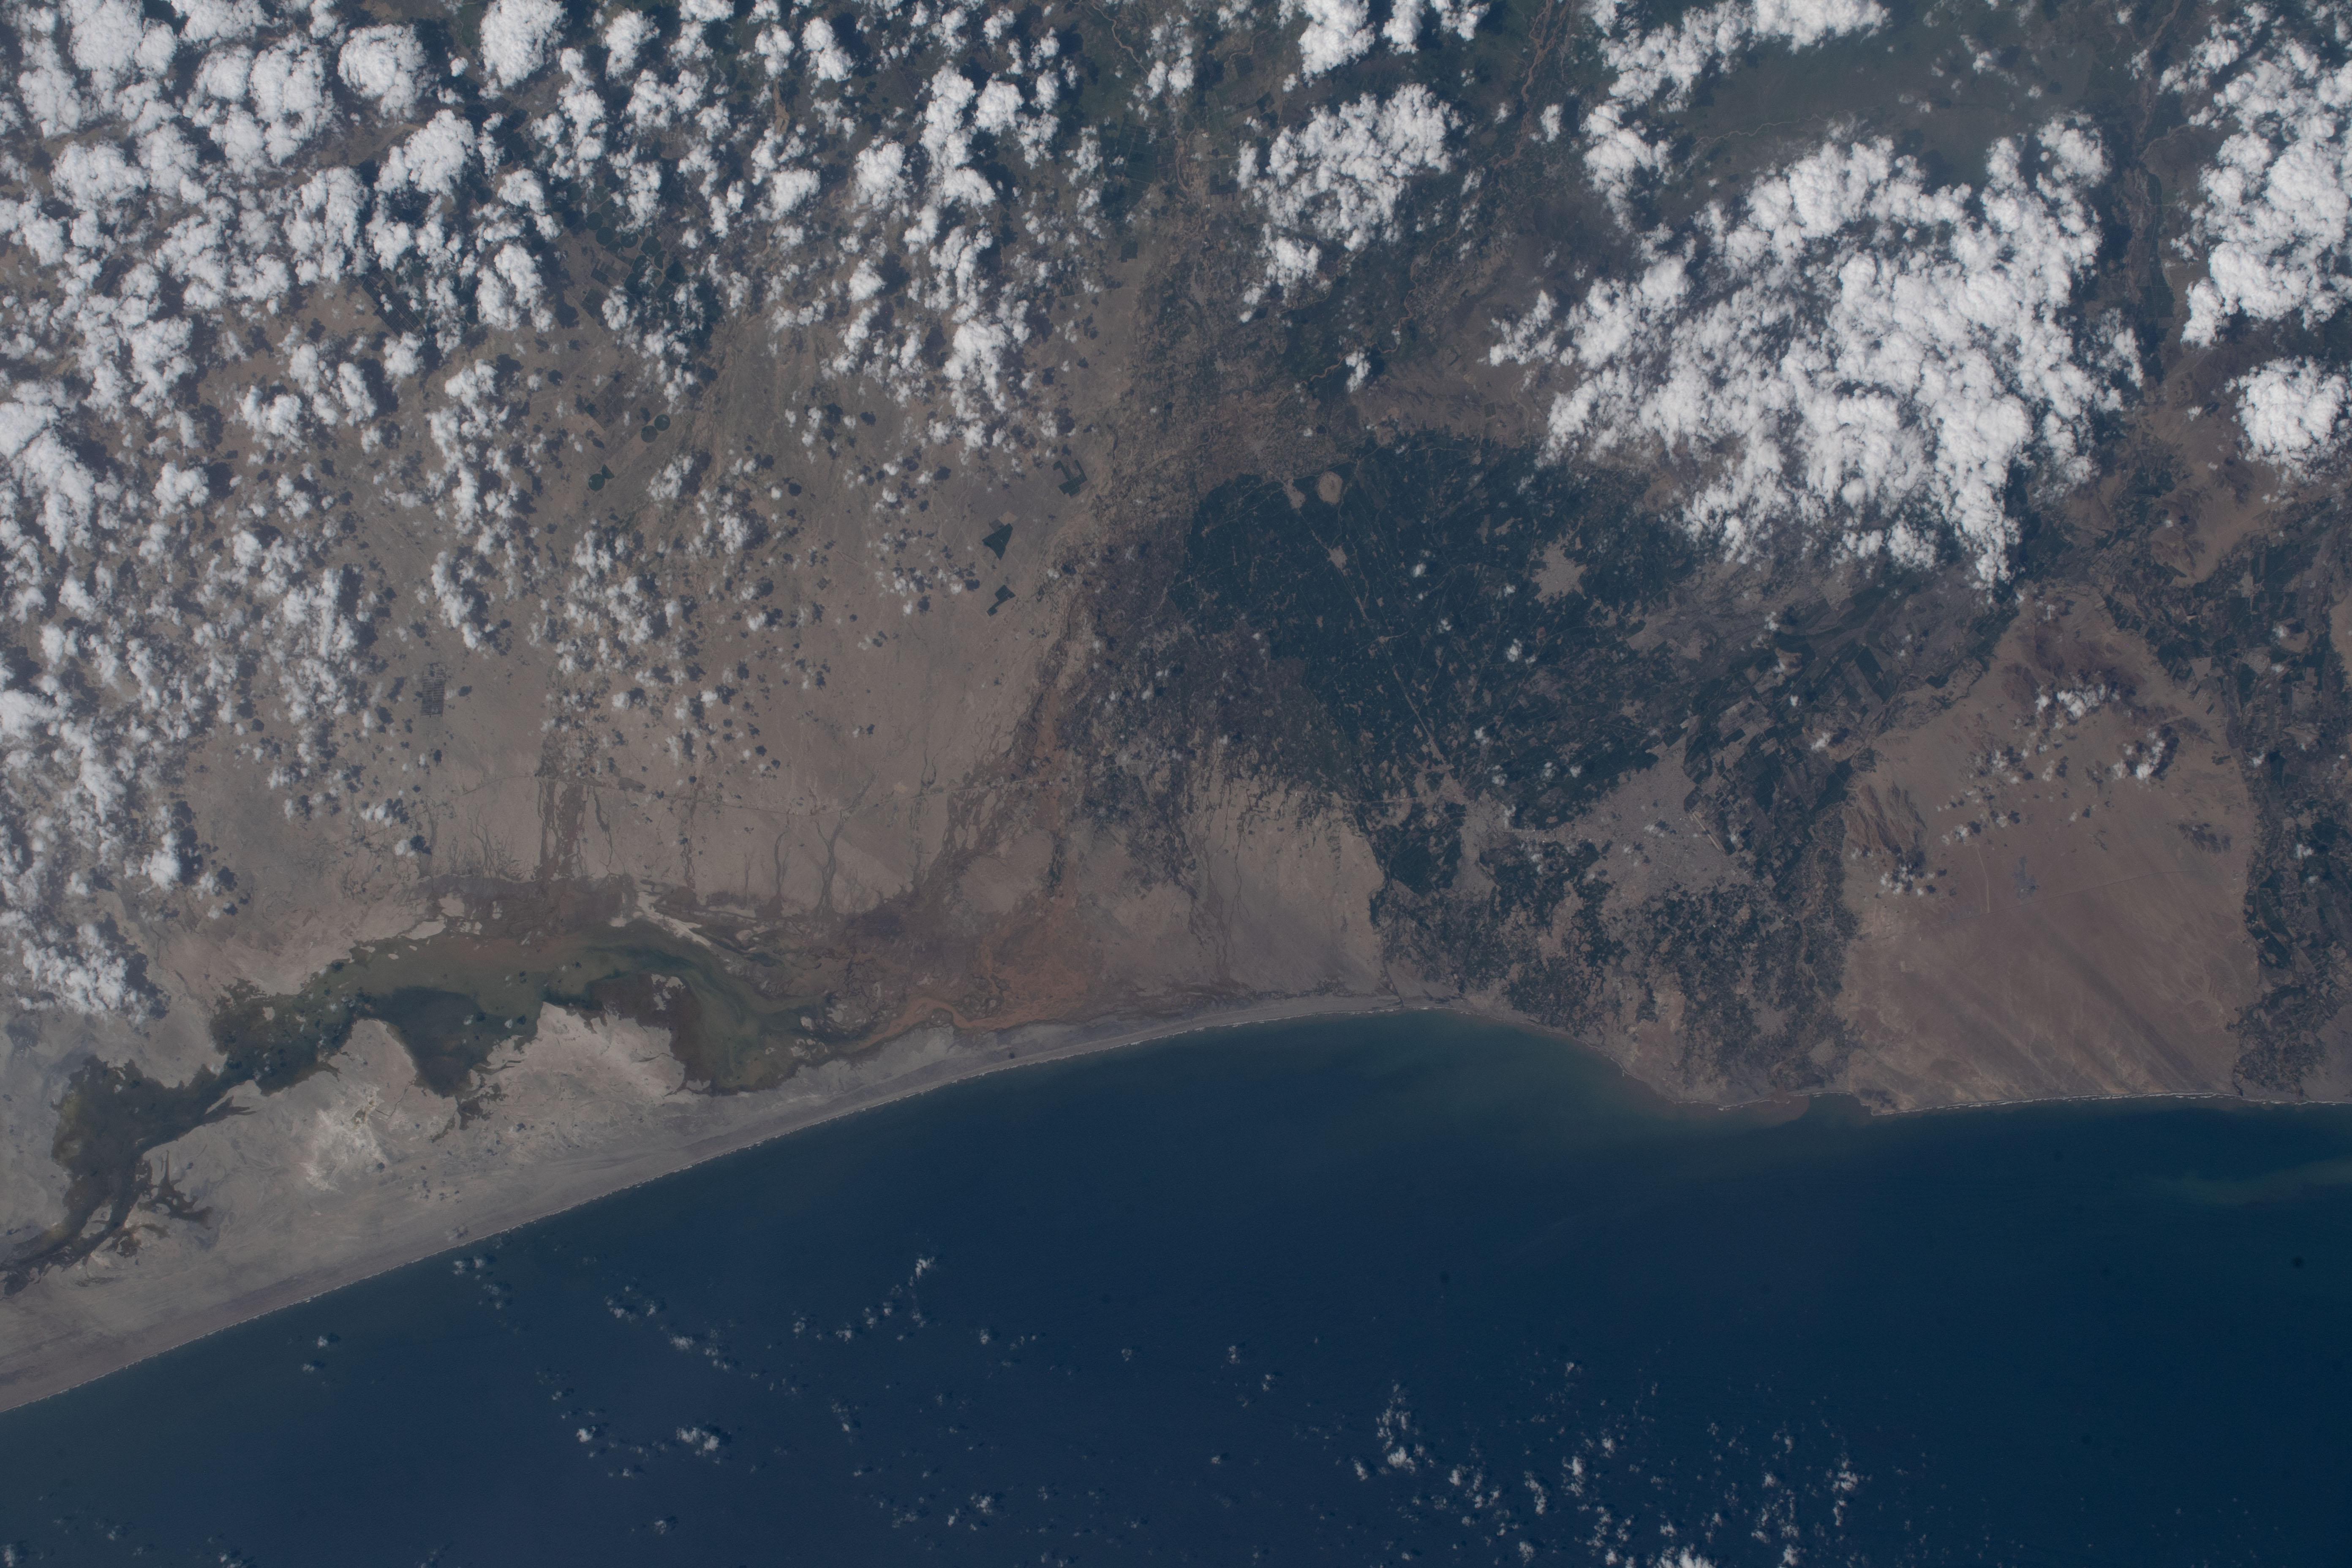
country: PERU
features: CHICLAYO
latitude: -6.5
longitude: -80.0
